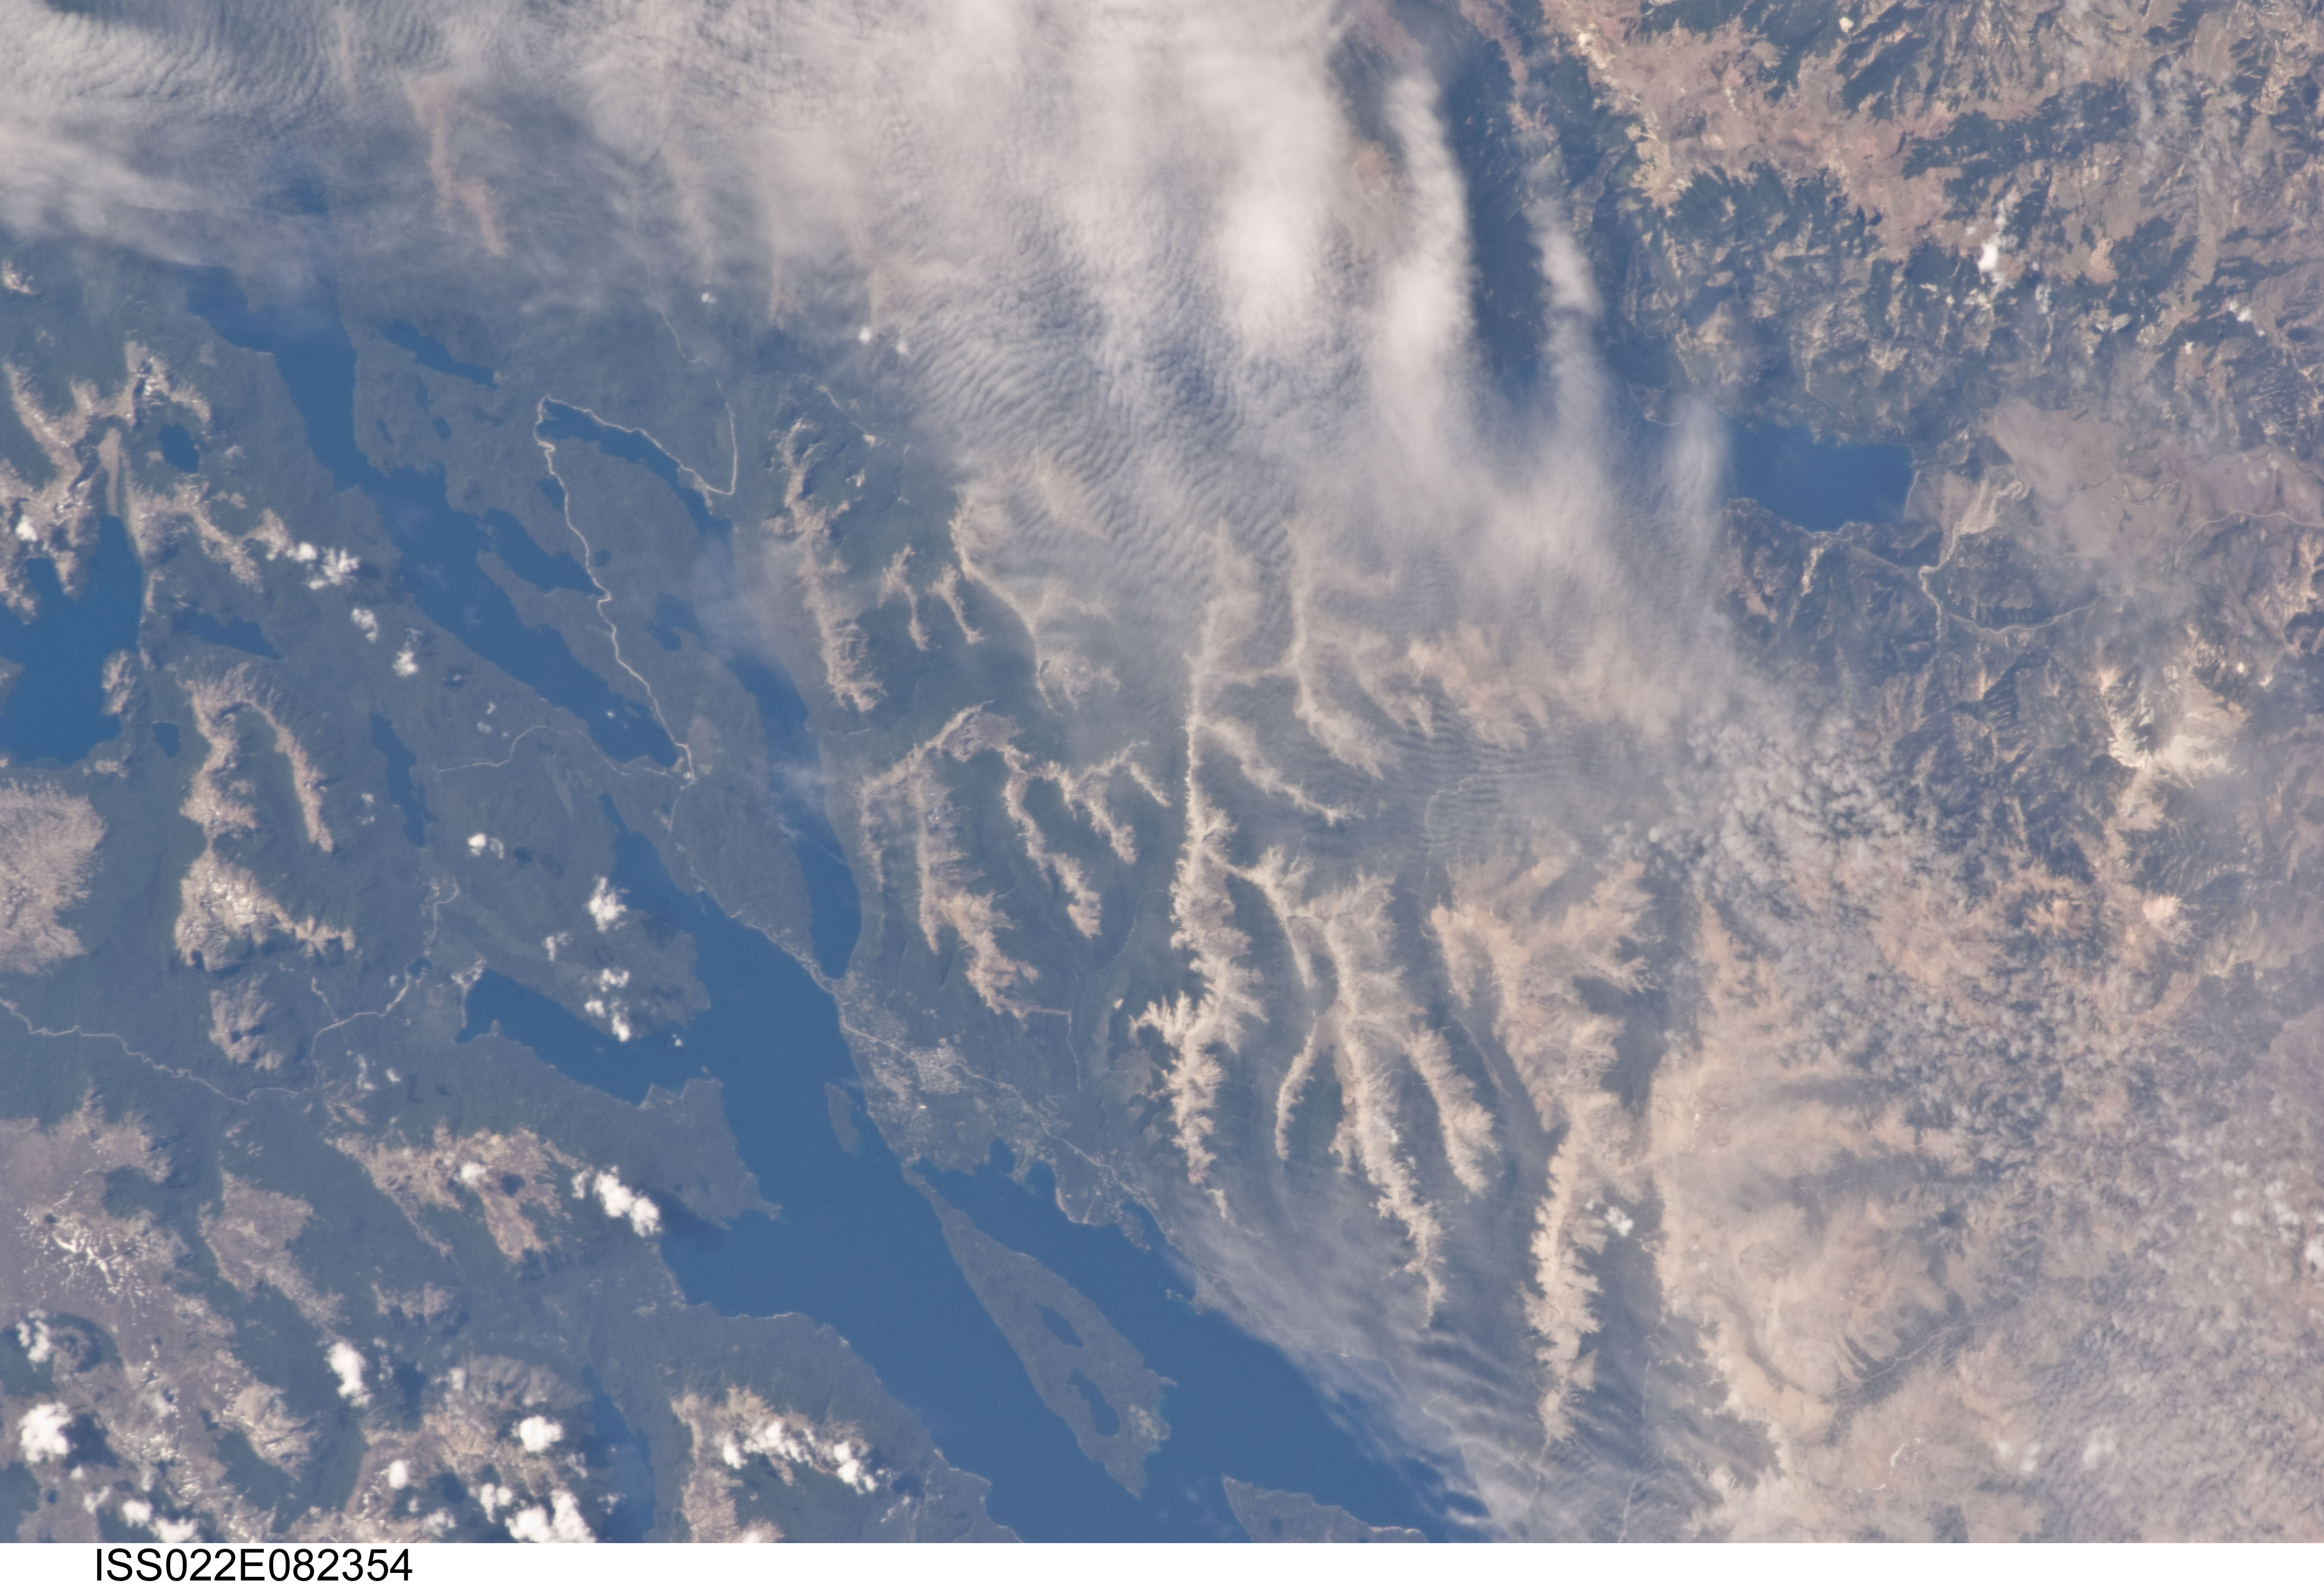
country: ARGENTINA
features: L. NAHUEL HUAPI, SNOW, L. TRAFULL, L. ESPEJO GRANDE, FOR., RIVERS
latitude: -40.8
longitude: -71.3
